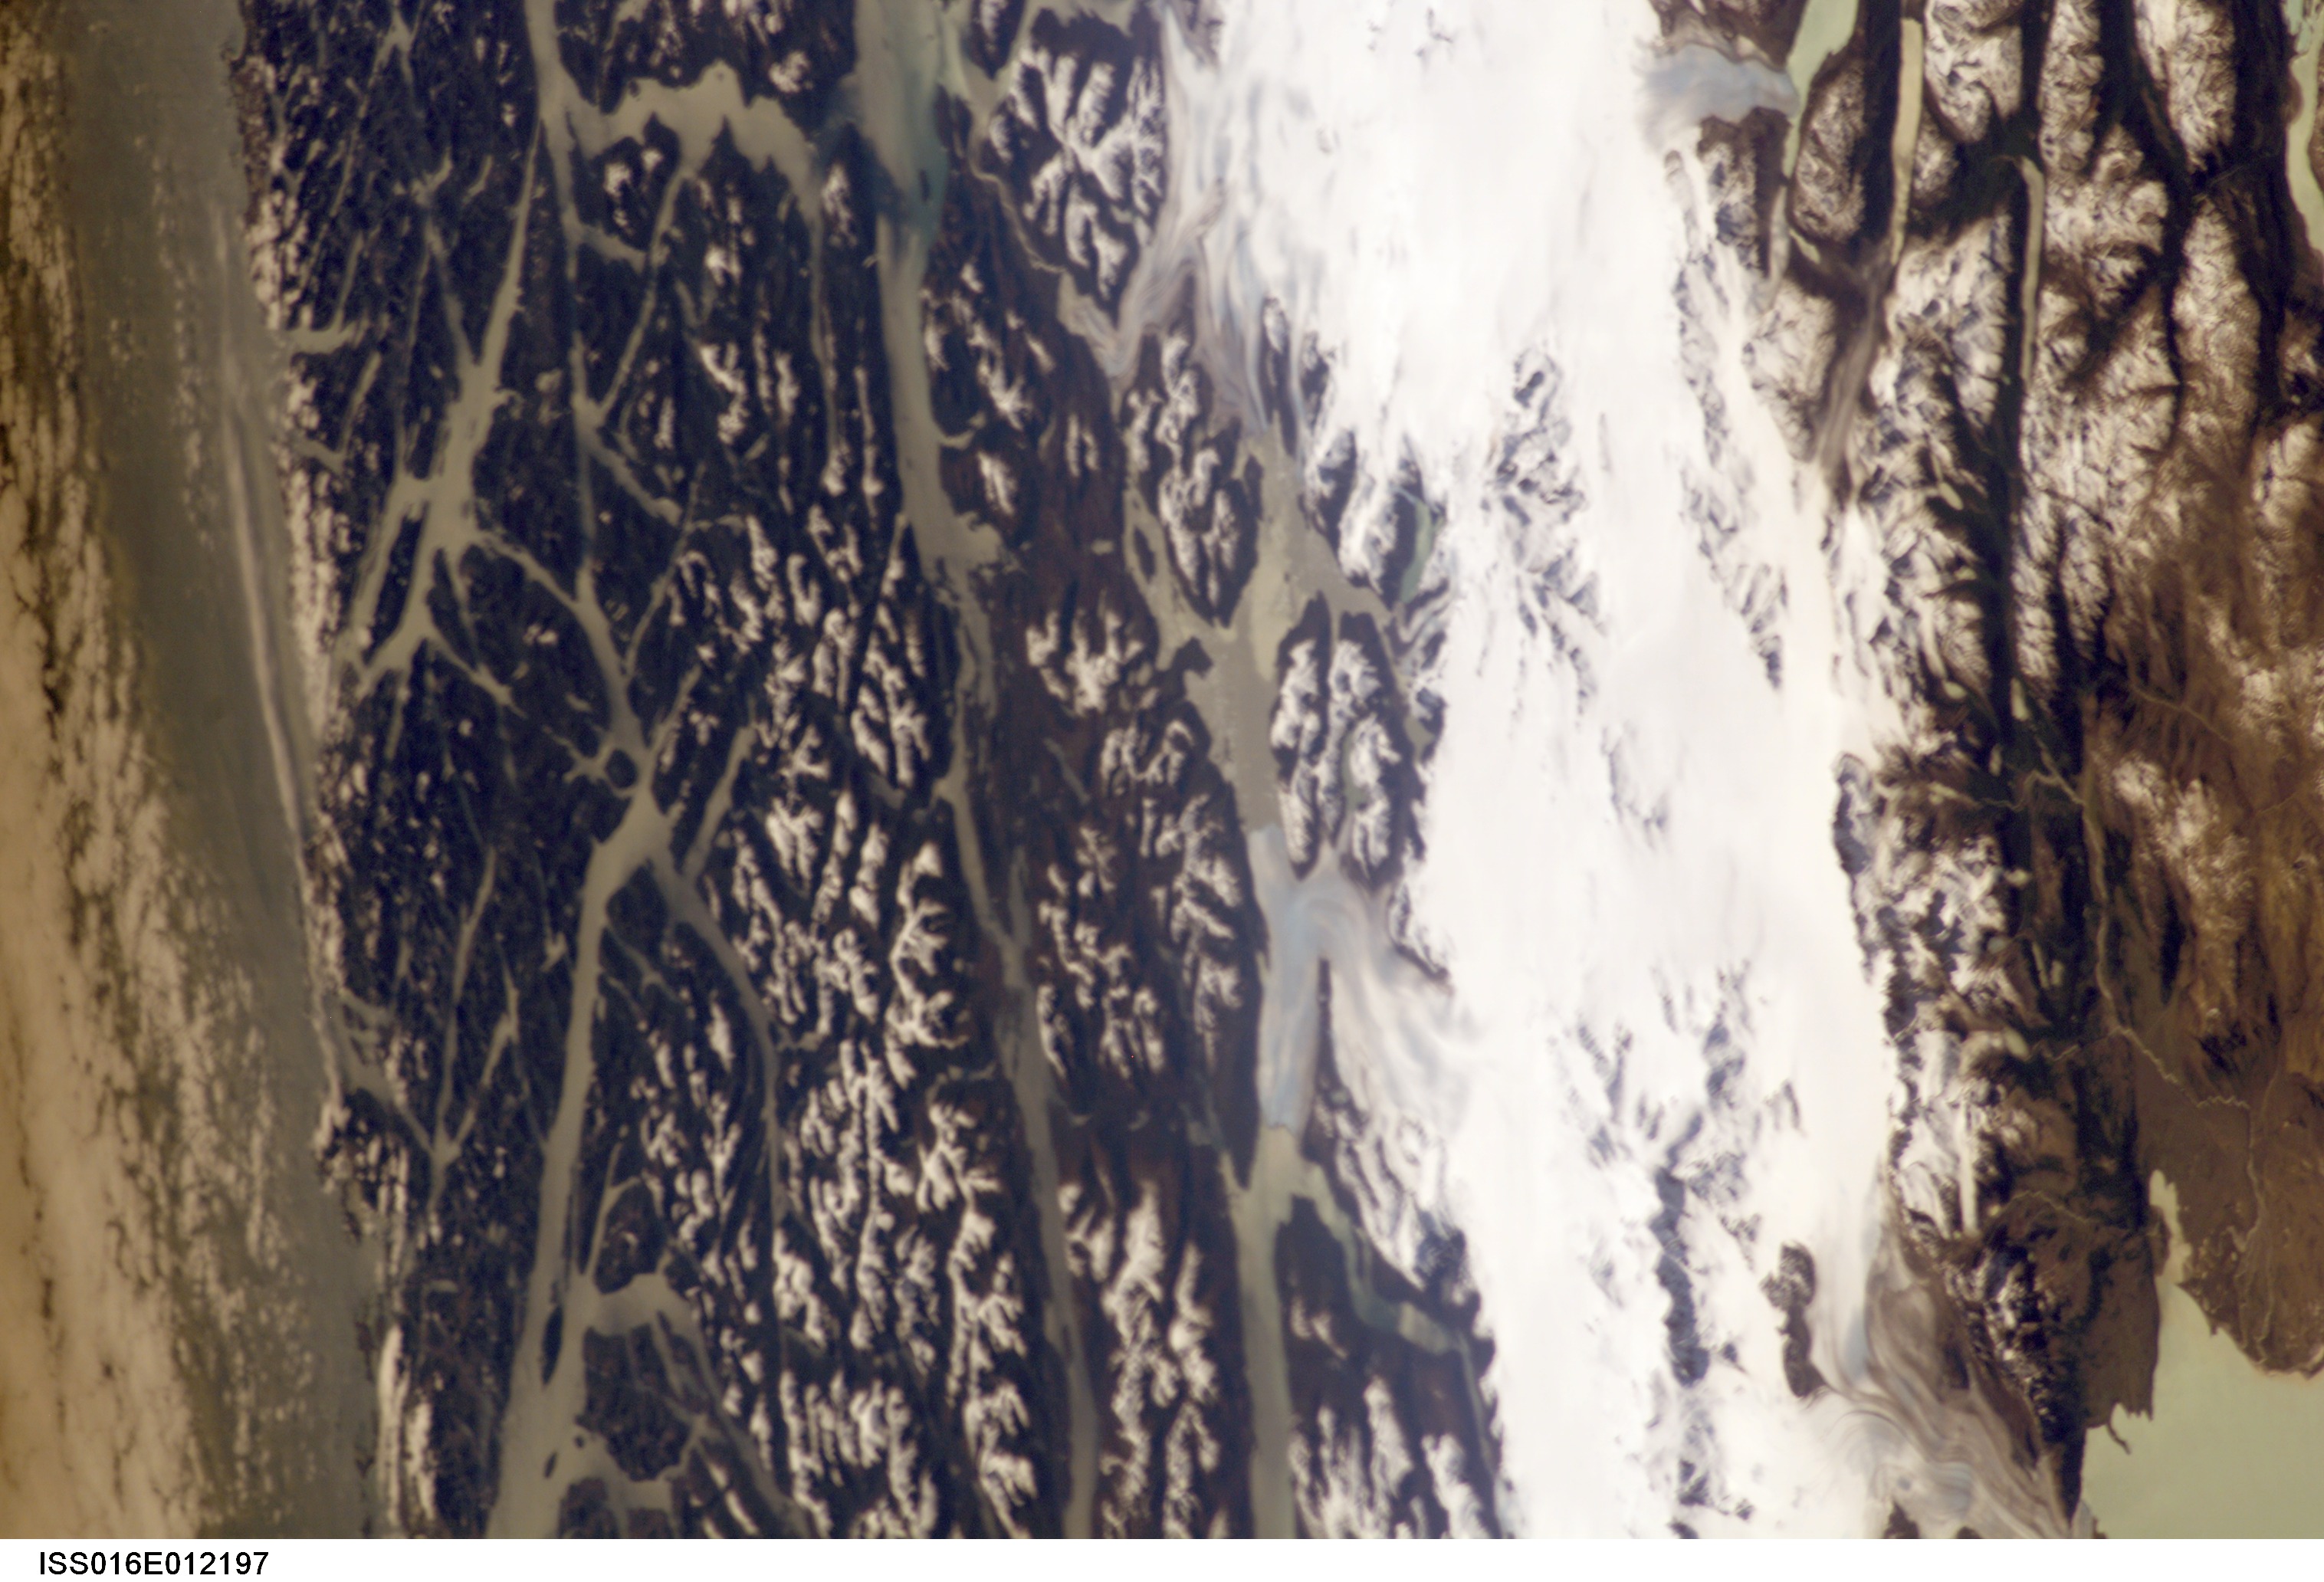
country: CHILE
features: ANDES MTS., WELLINGTON I., ICE
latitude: -48.5
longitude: -74.5
